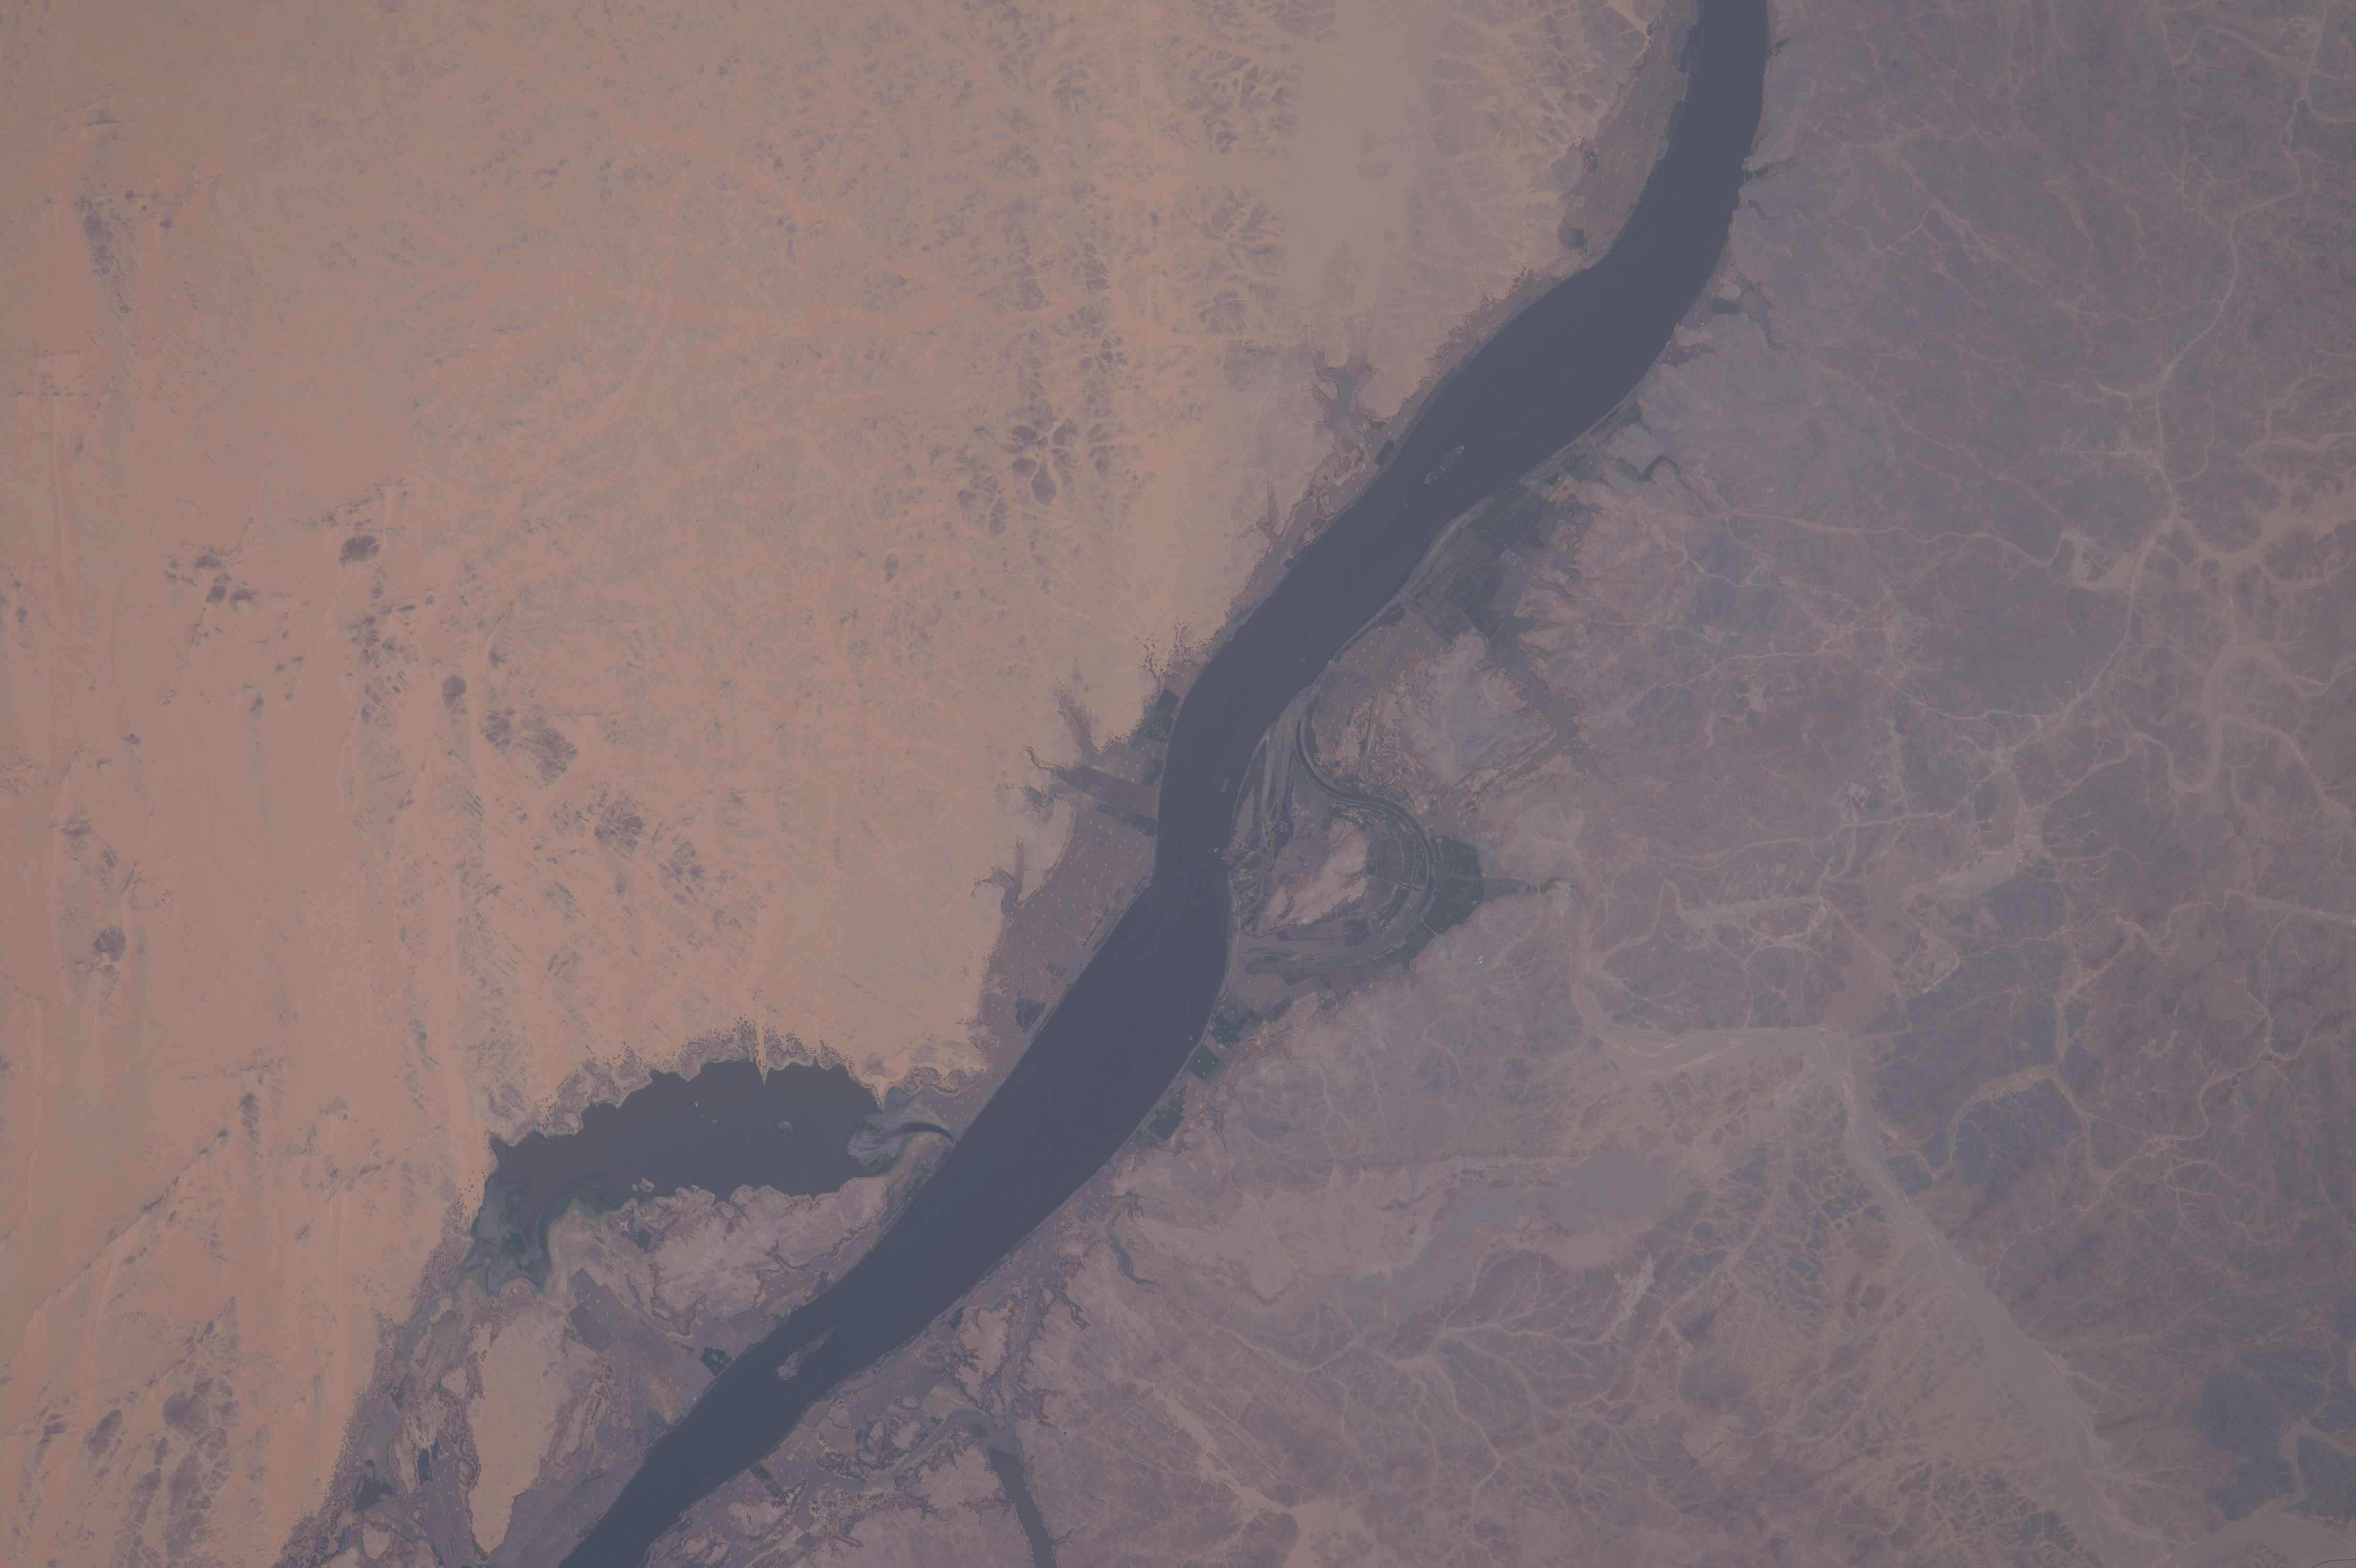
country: SUDAN
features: NUBIAN DESERT, NILE RIVER, NORTHERN, AMBIGOL WEST
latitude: 21.3
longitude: 30.9
